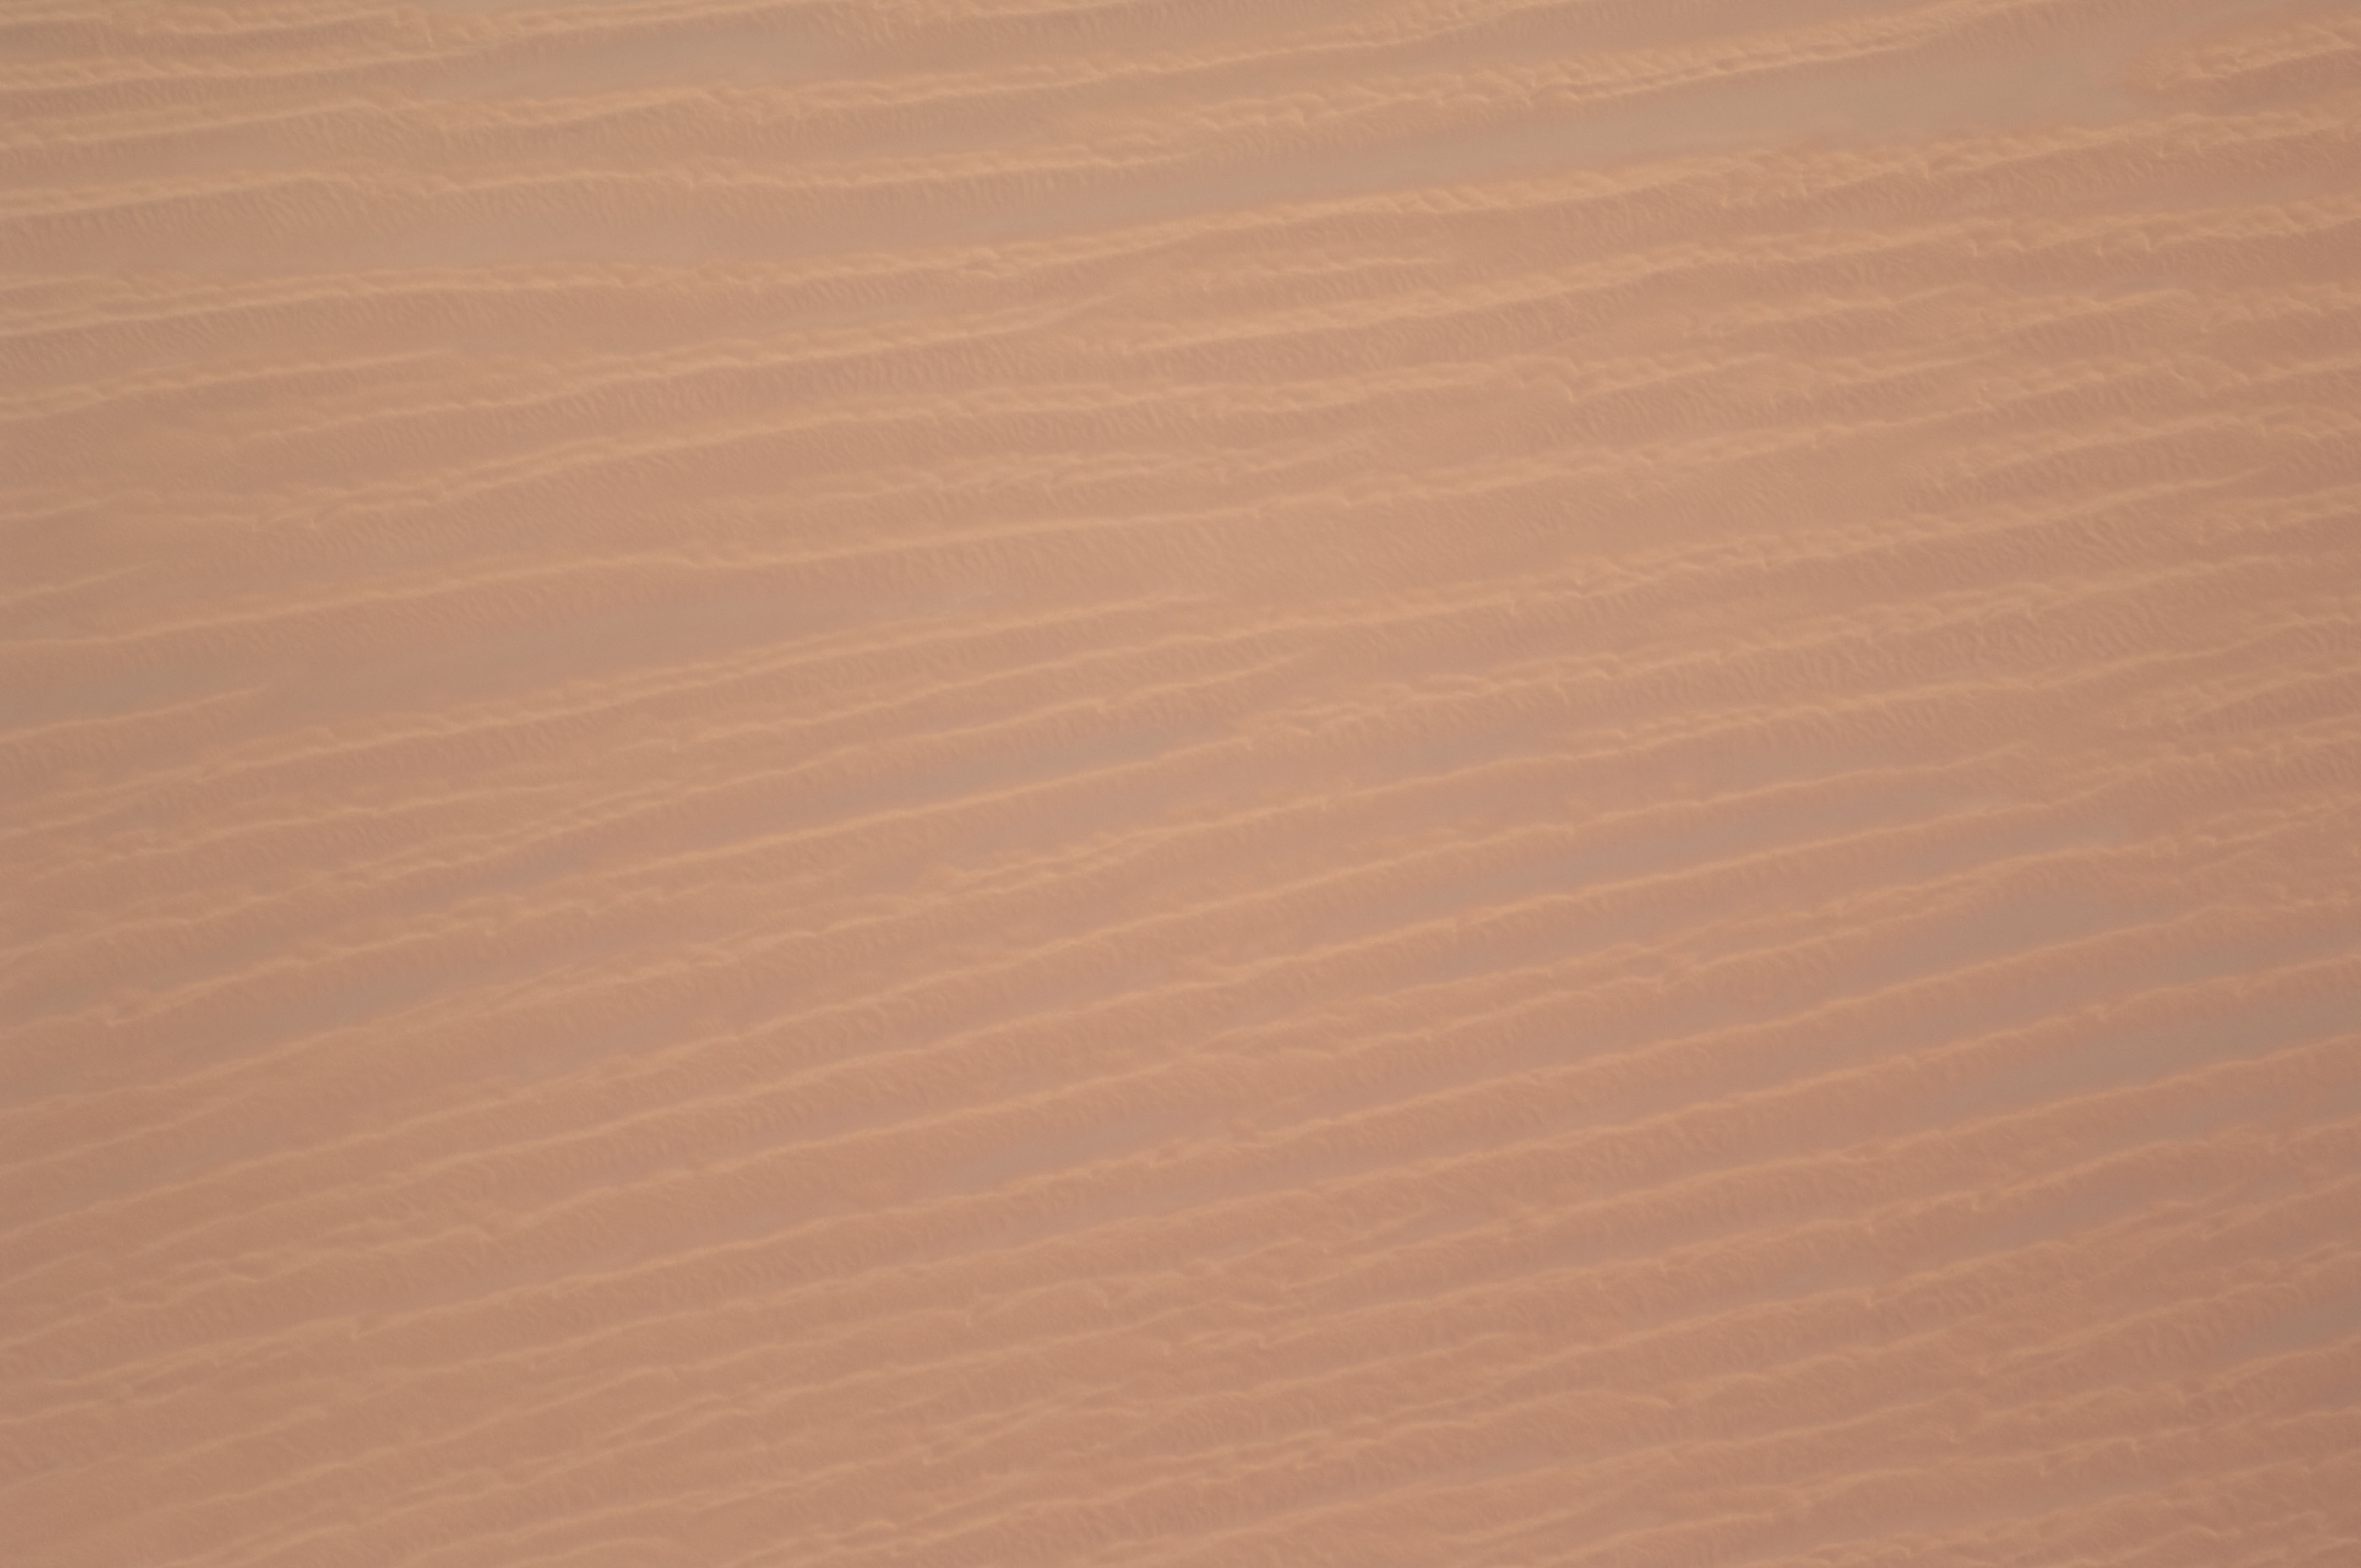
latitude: 17.9
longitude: 46.4
